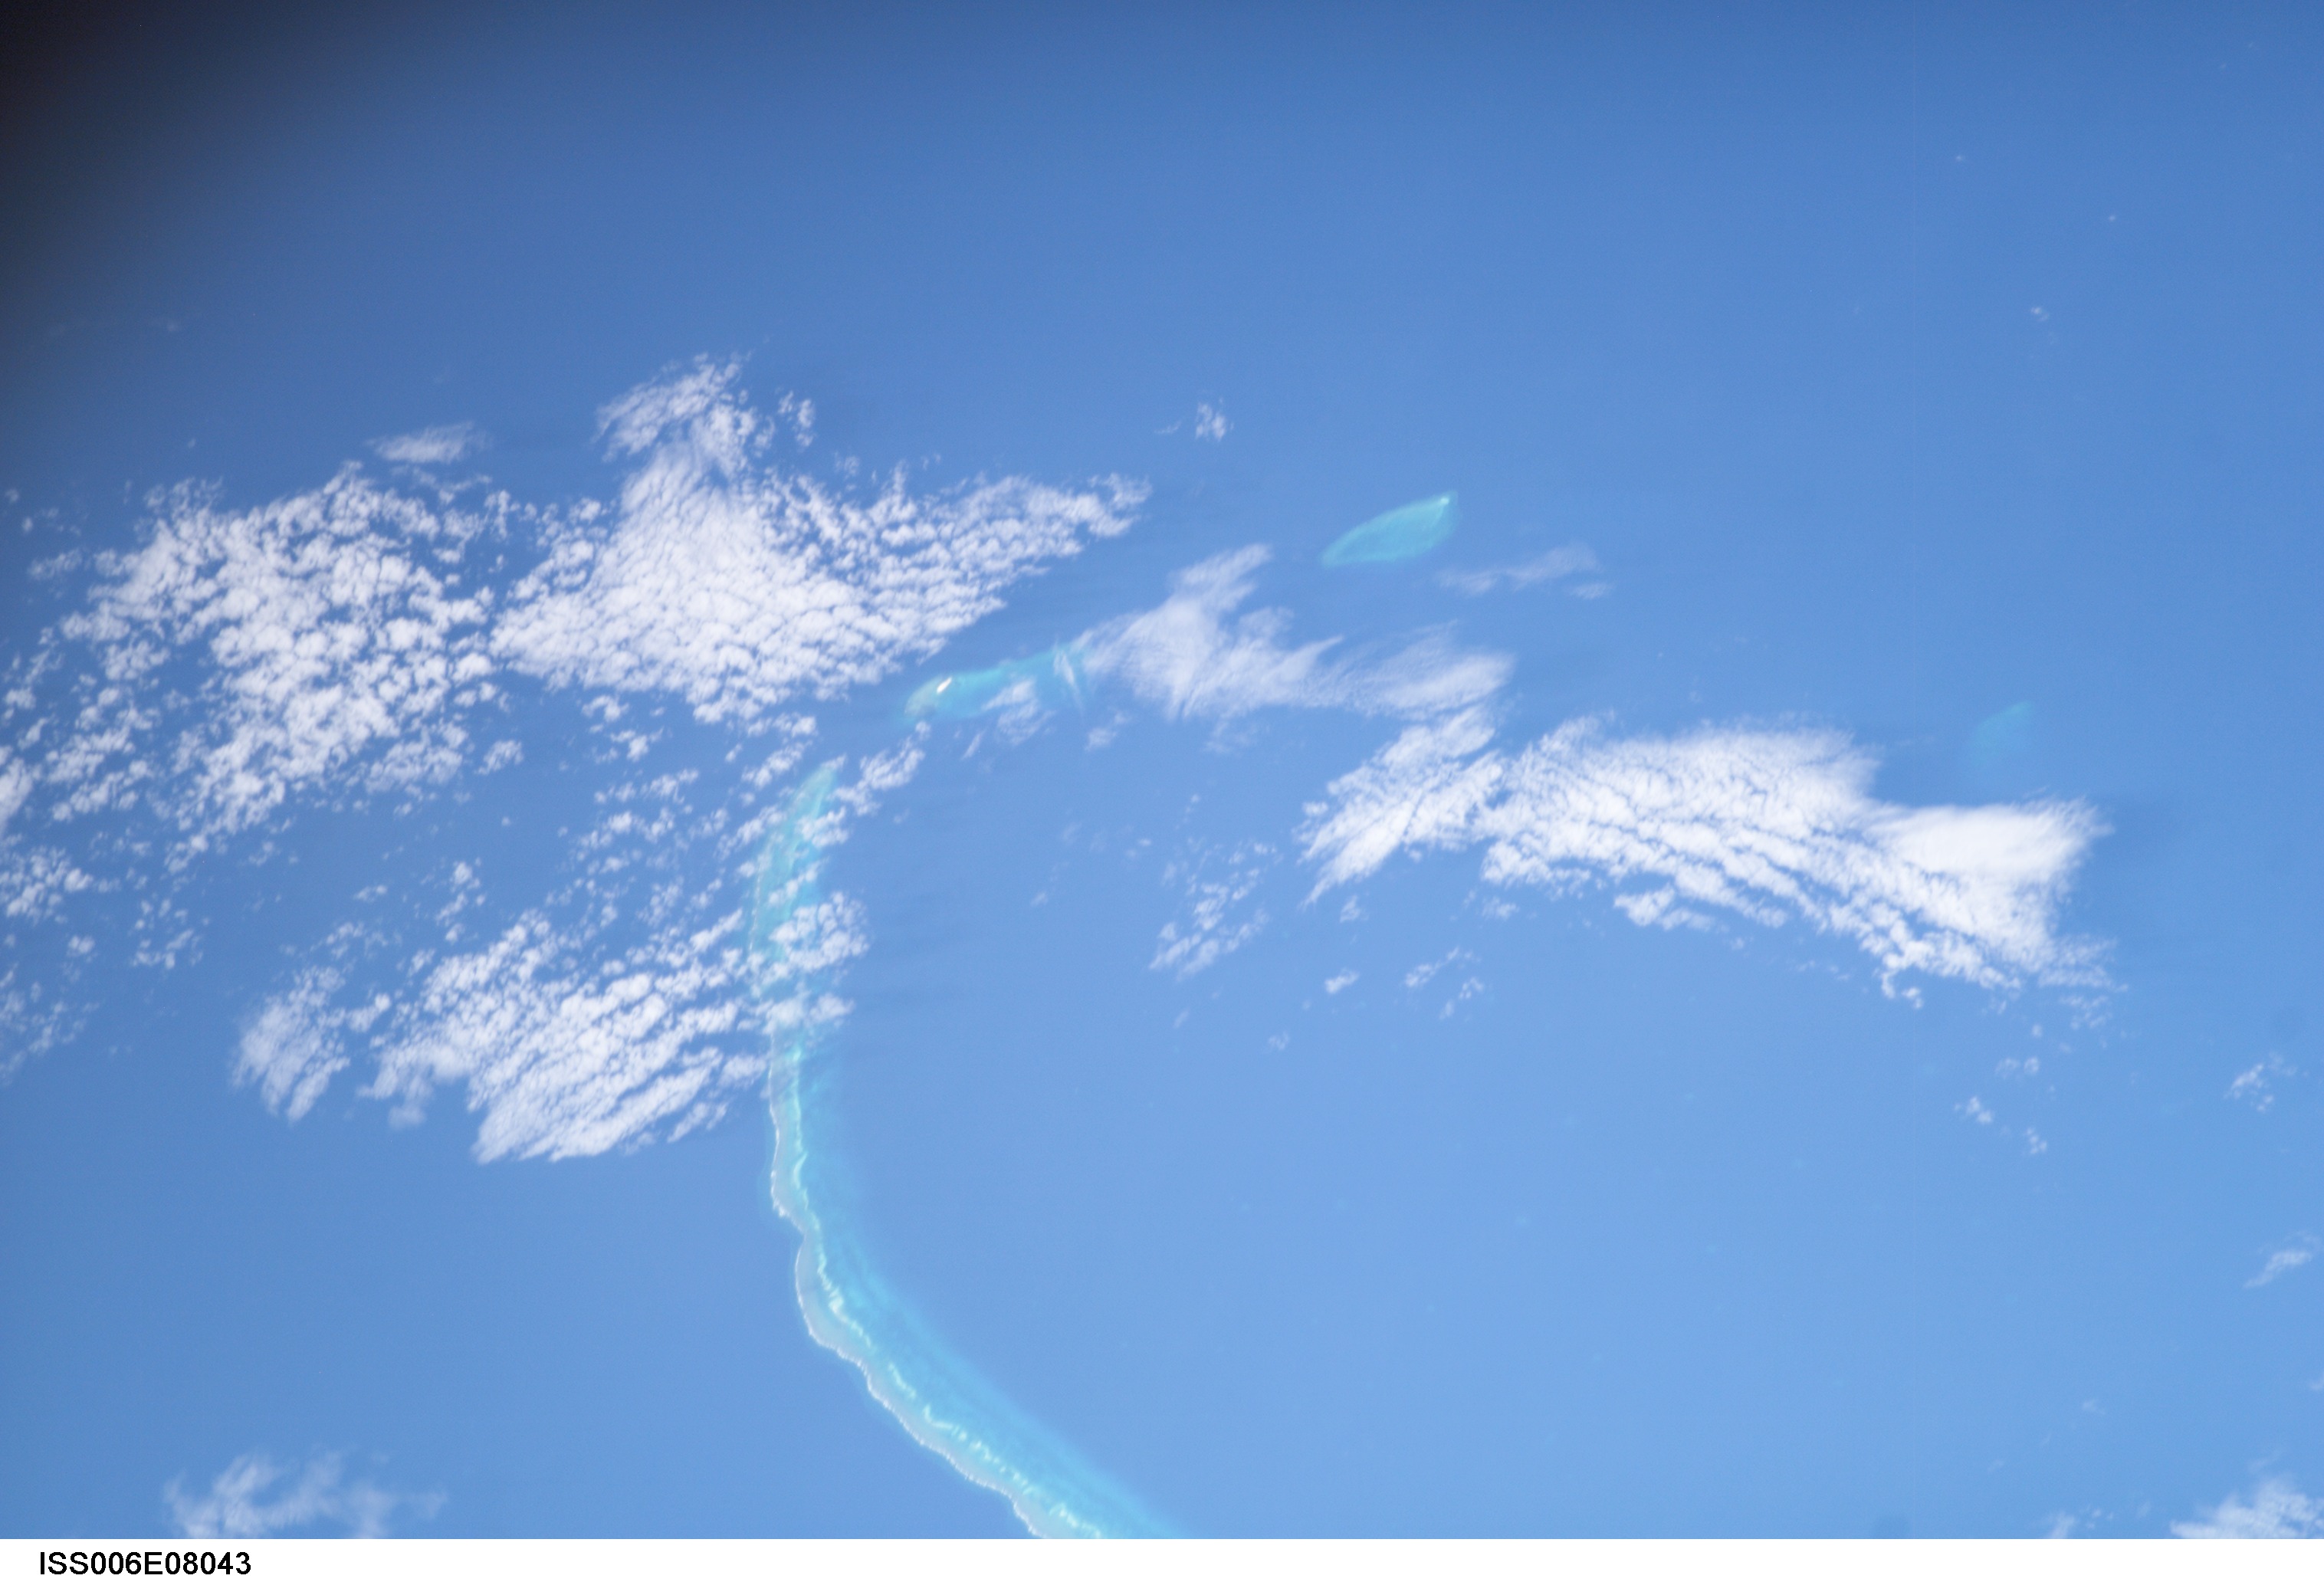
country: AUSTRALIA-Q
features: SAUMAREZ REEFS, SOUTH WEST CAY
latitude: -22.0
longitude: 153.5
